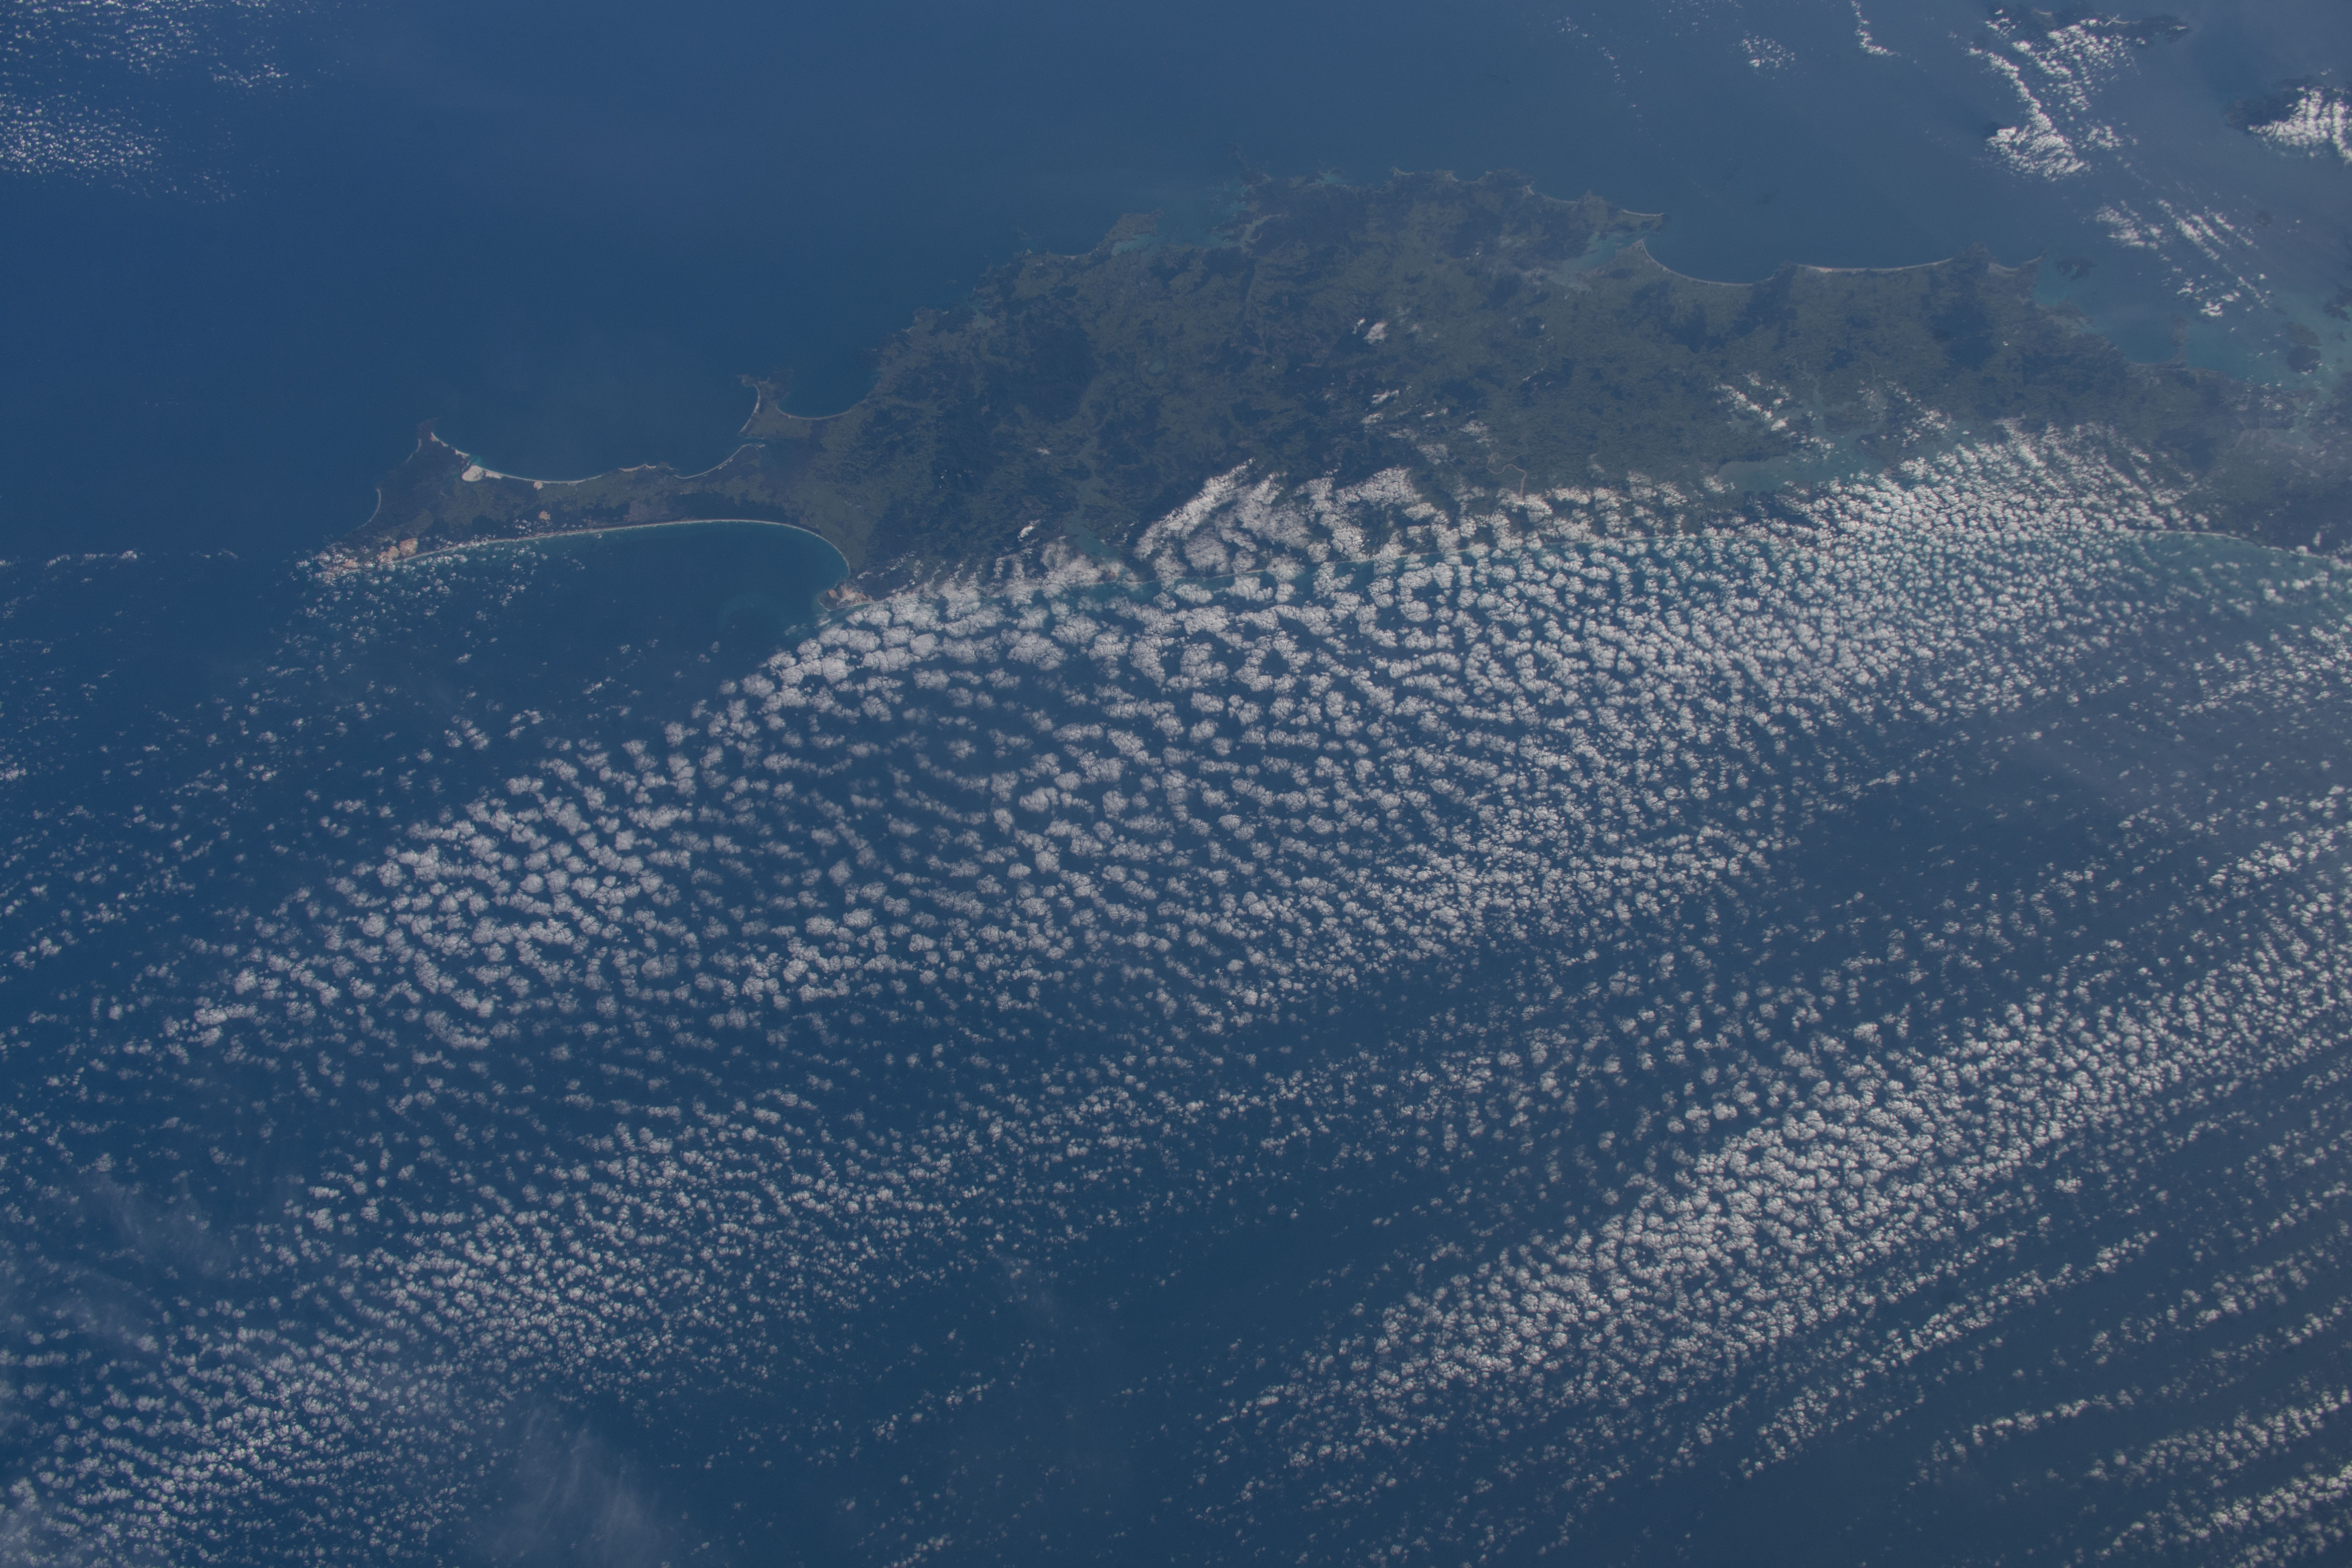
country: NEW ZEALAND-NI
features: NORTHLAND, HAURAKI GULF
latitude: -36.5
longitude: 173.5
